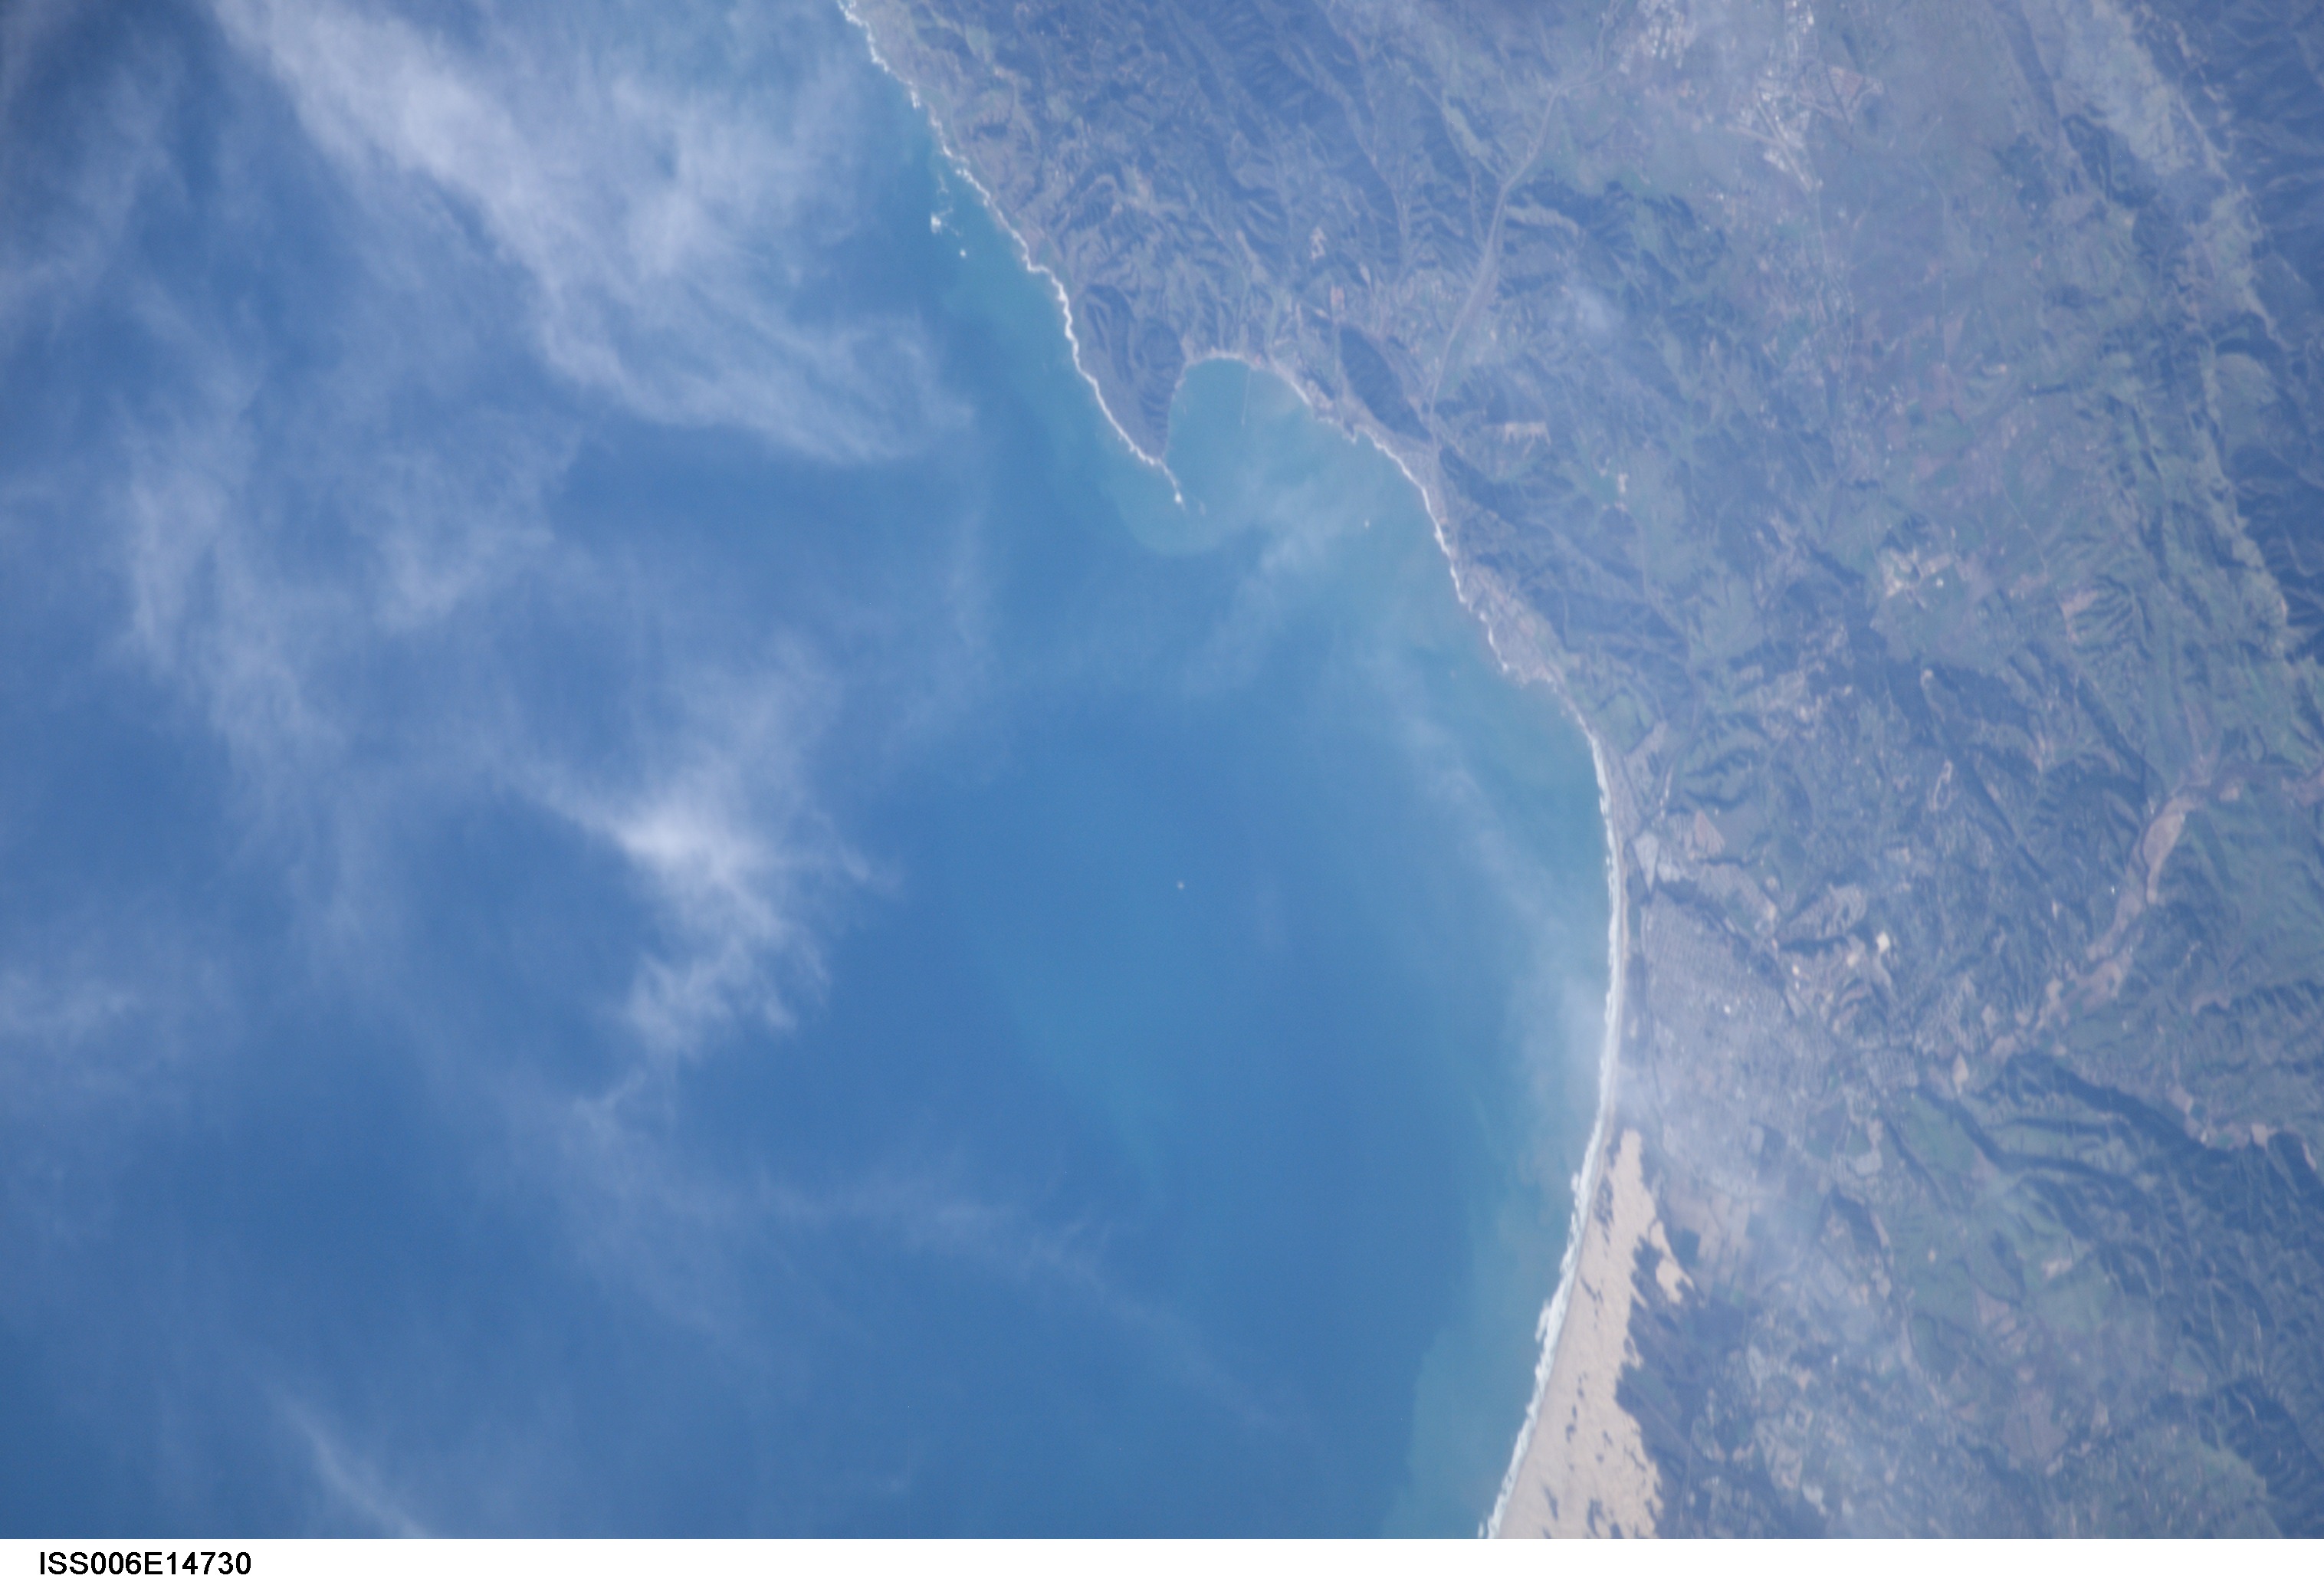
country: USA-CALIFORNIA
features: O.
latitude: 35.1
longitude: -120.7
